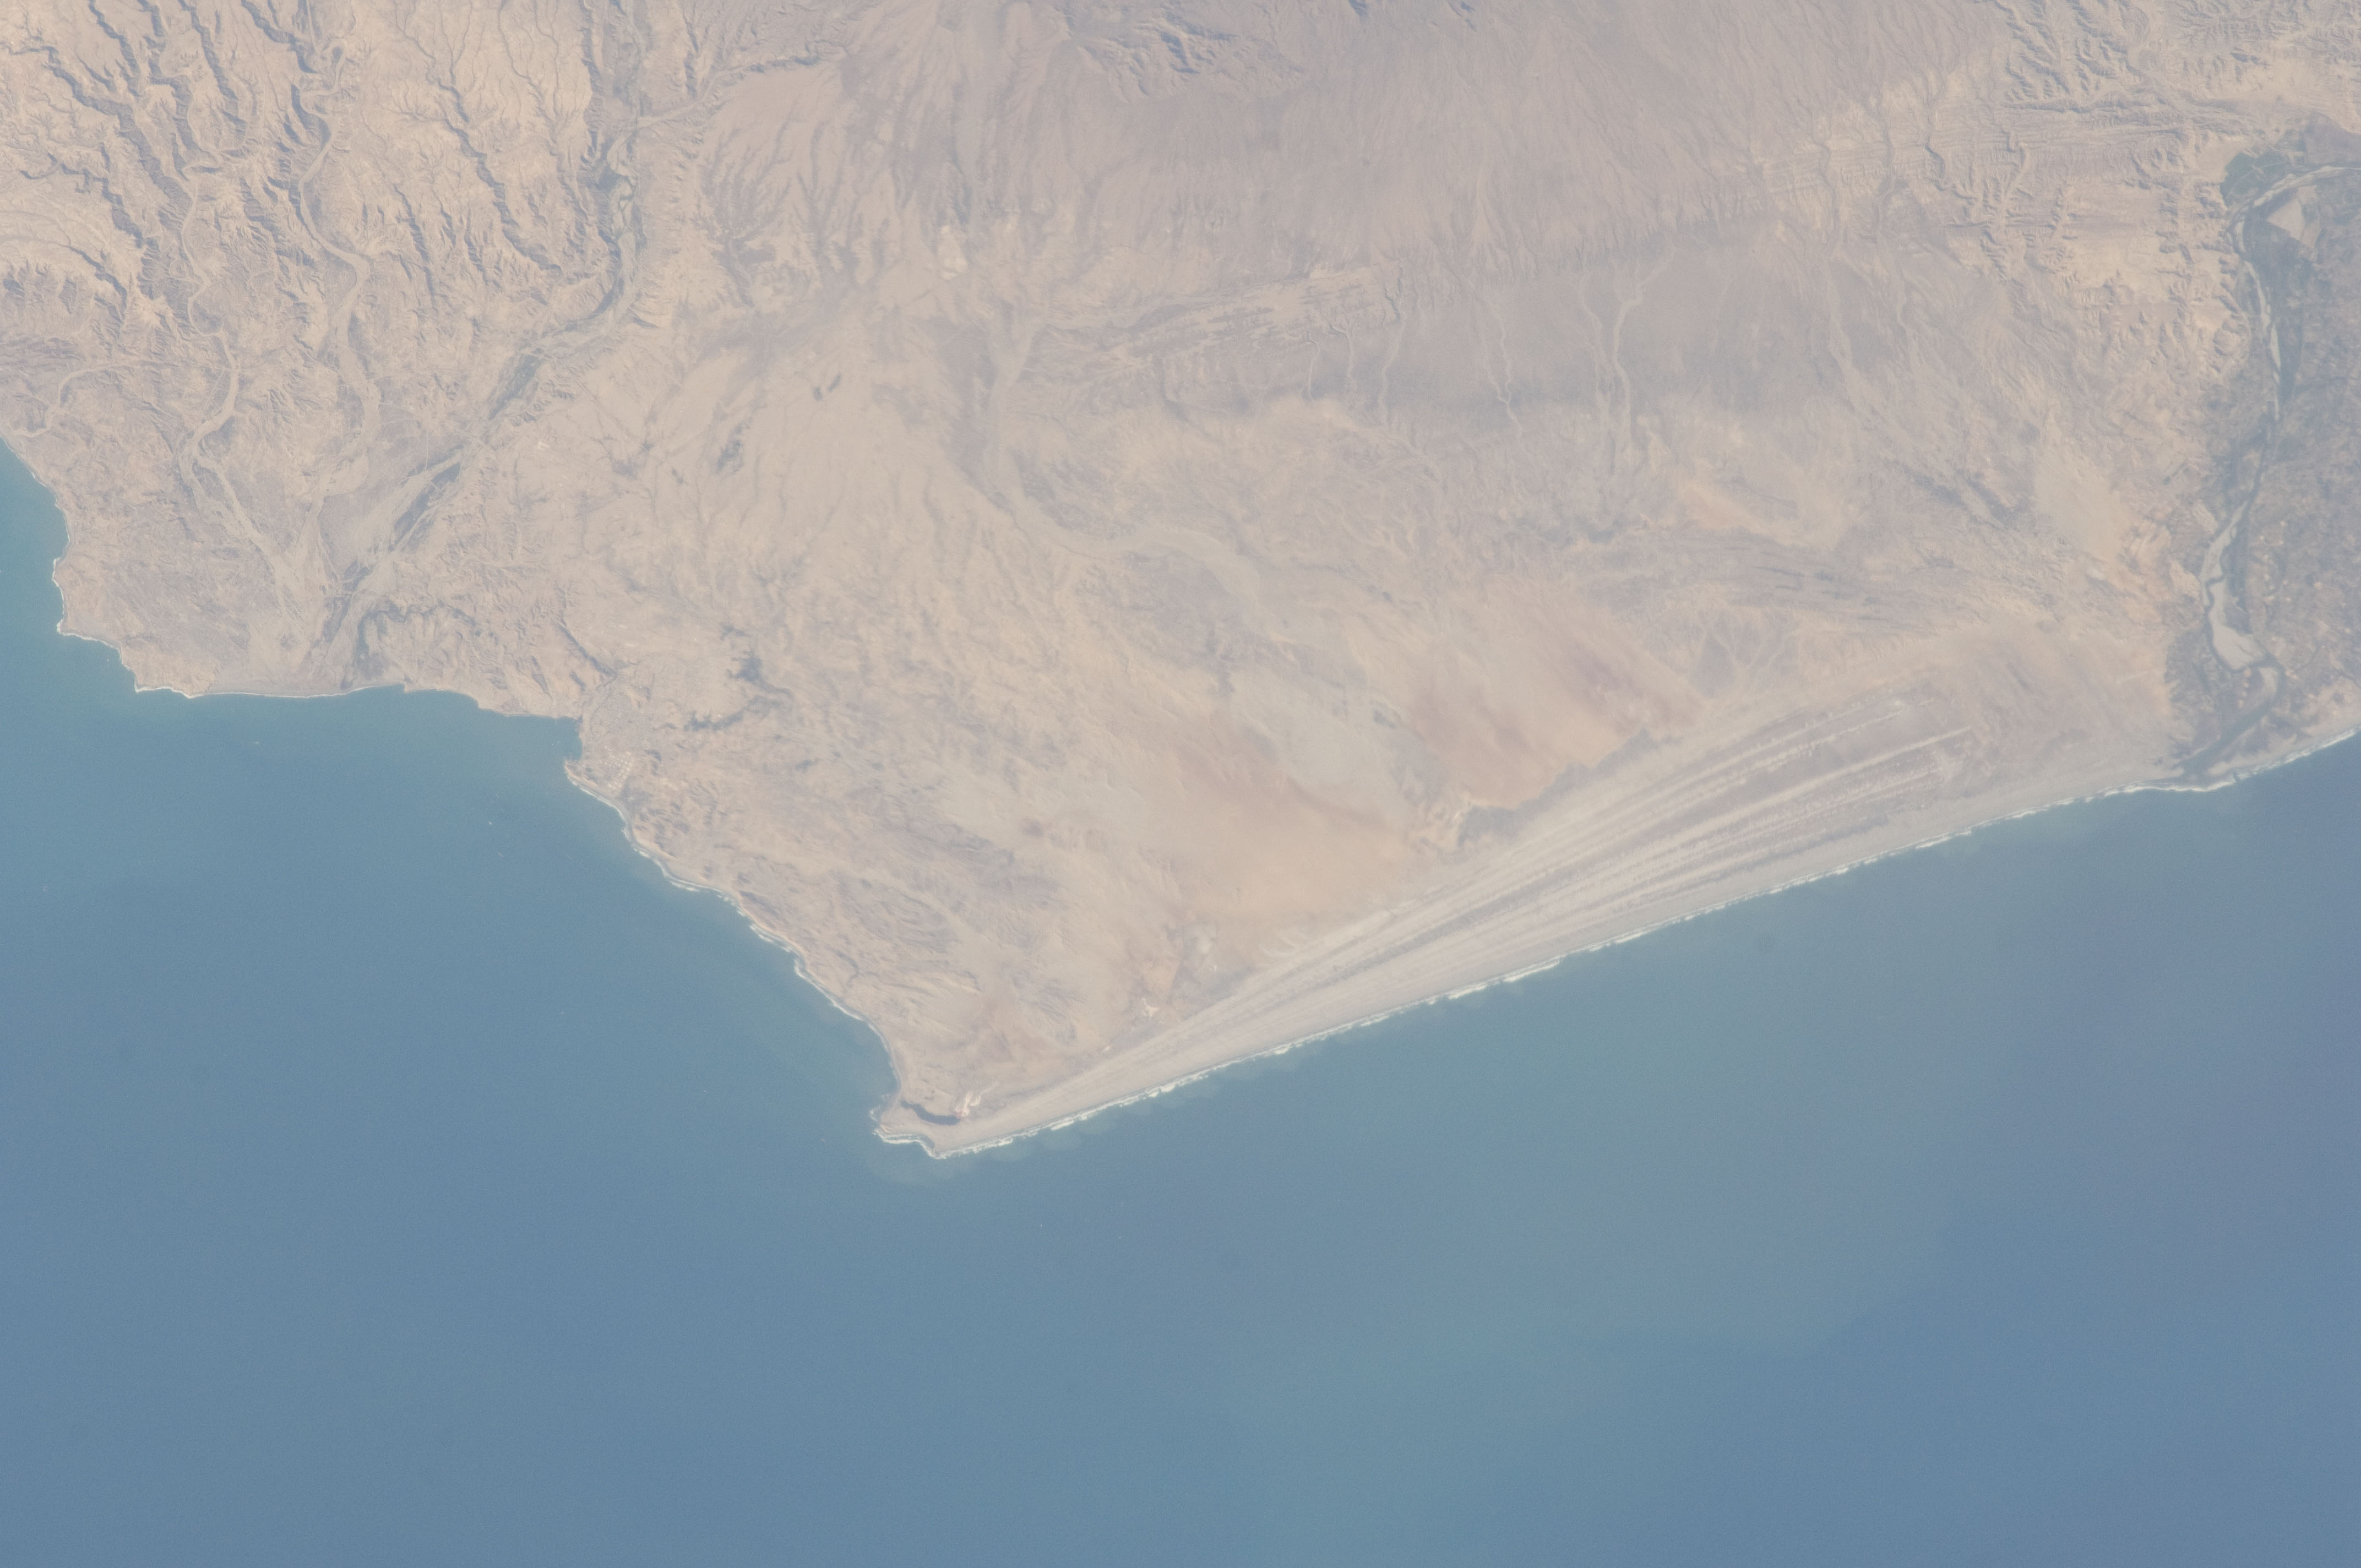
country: PERU
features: STRAND PLAIN, CHIRA R. AGR., BALCONES PT.
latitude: -4.7
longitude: -81.2
